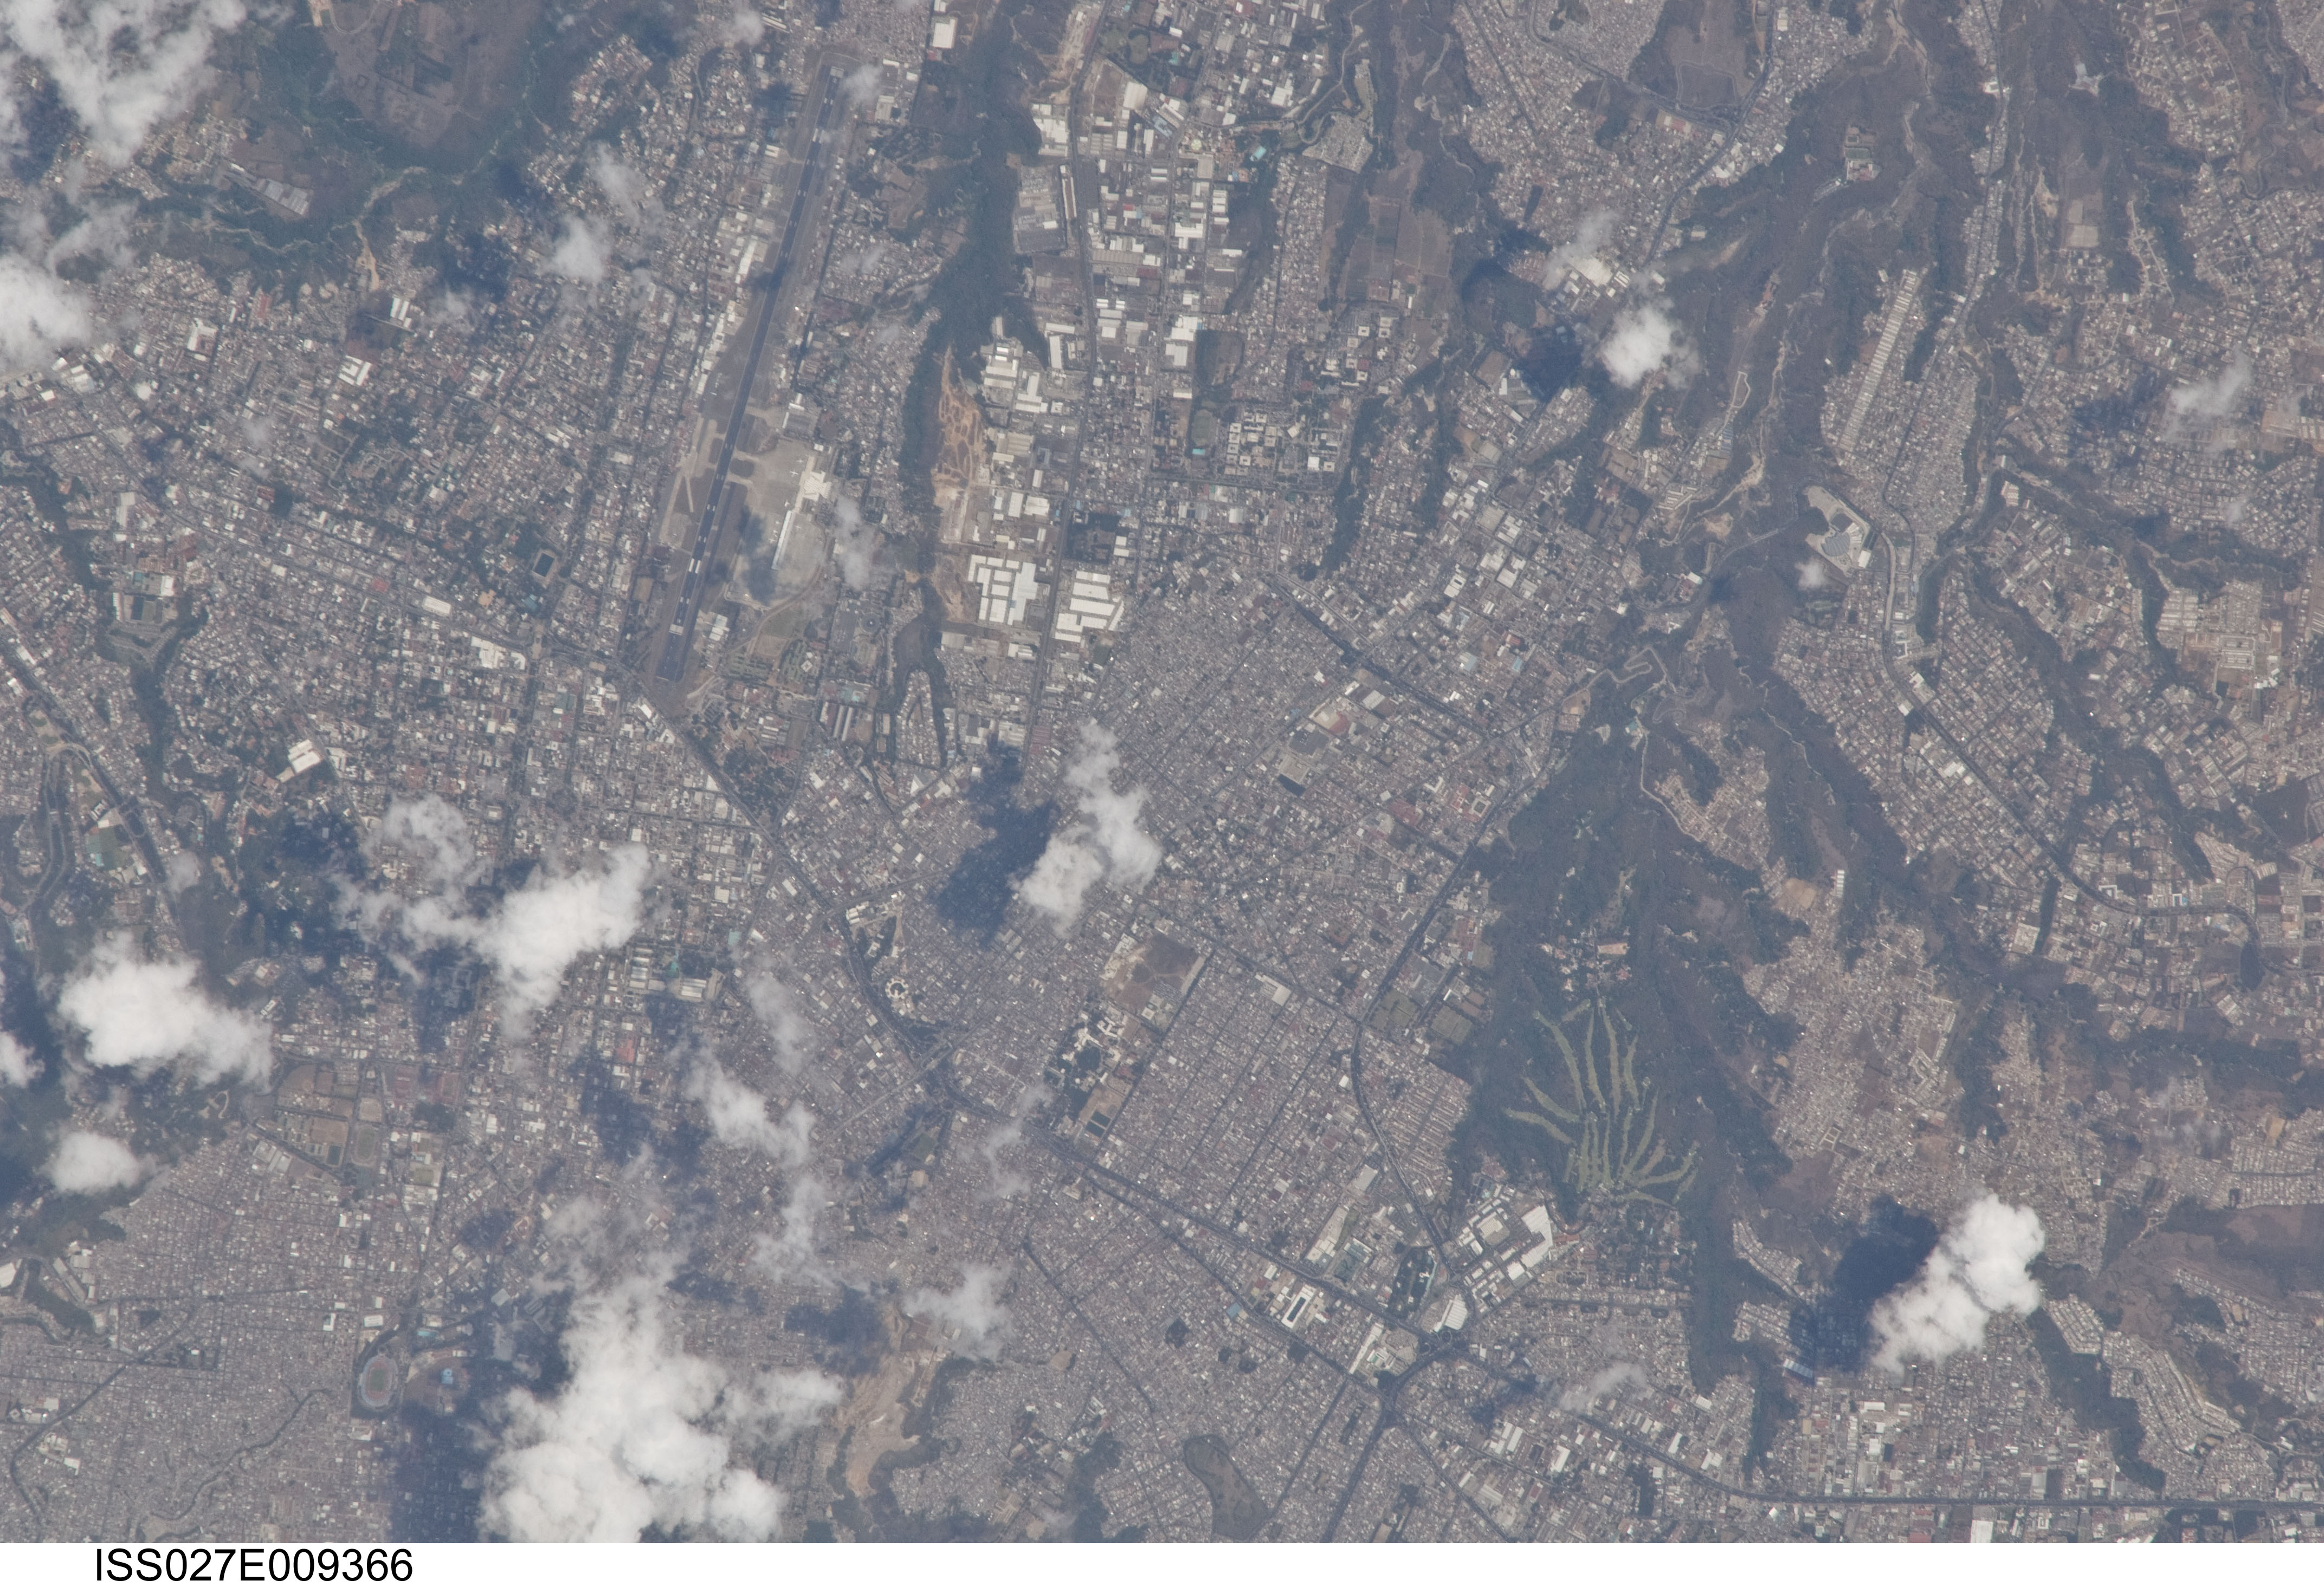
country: GUATEMALA
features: WESTERN GUATAMALA CITY, AIRPORT
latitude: 14.6
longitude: -90.6
